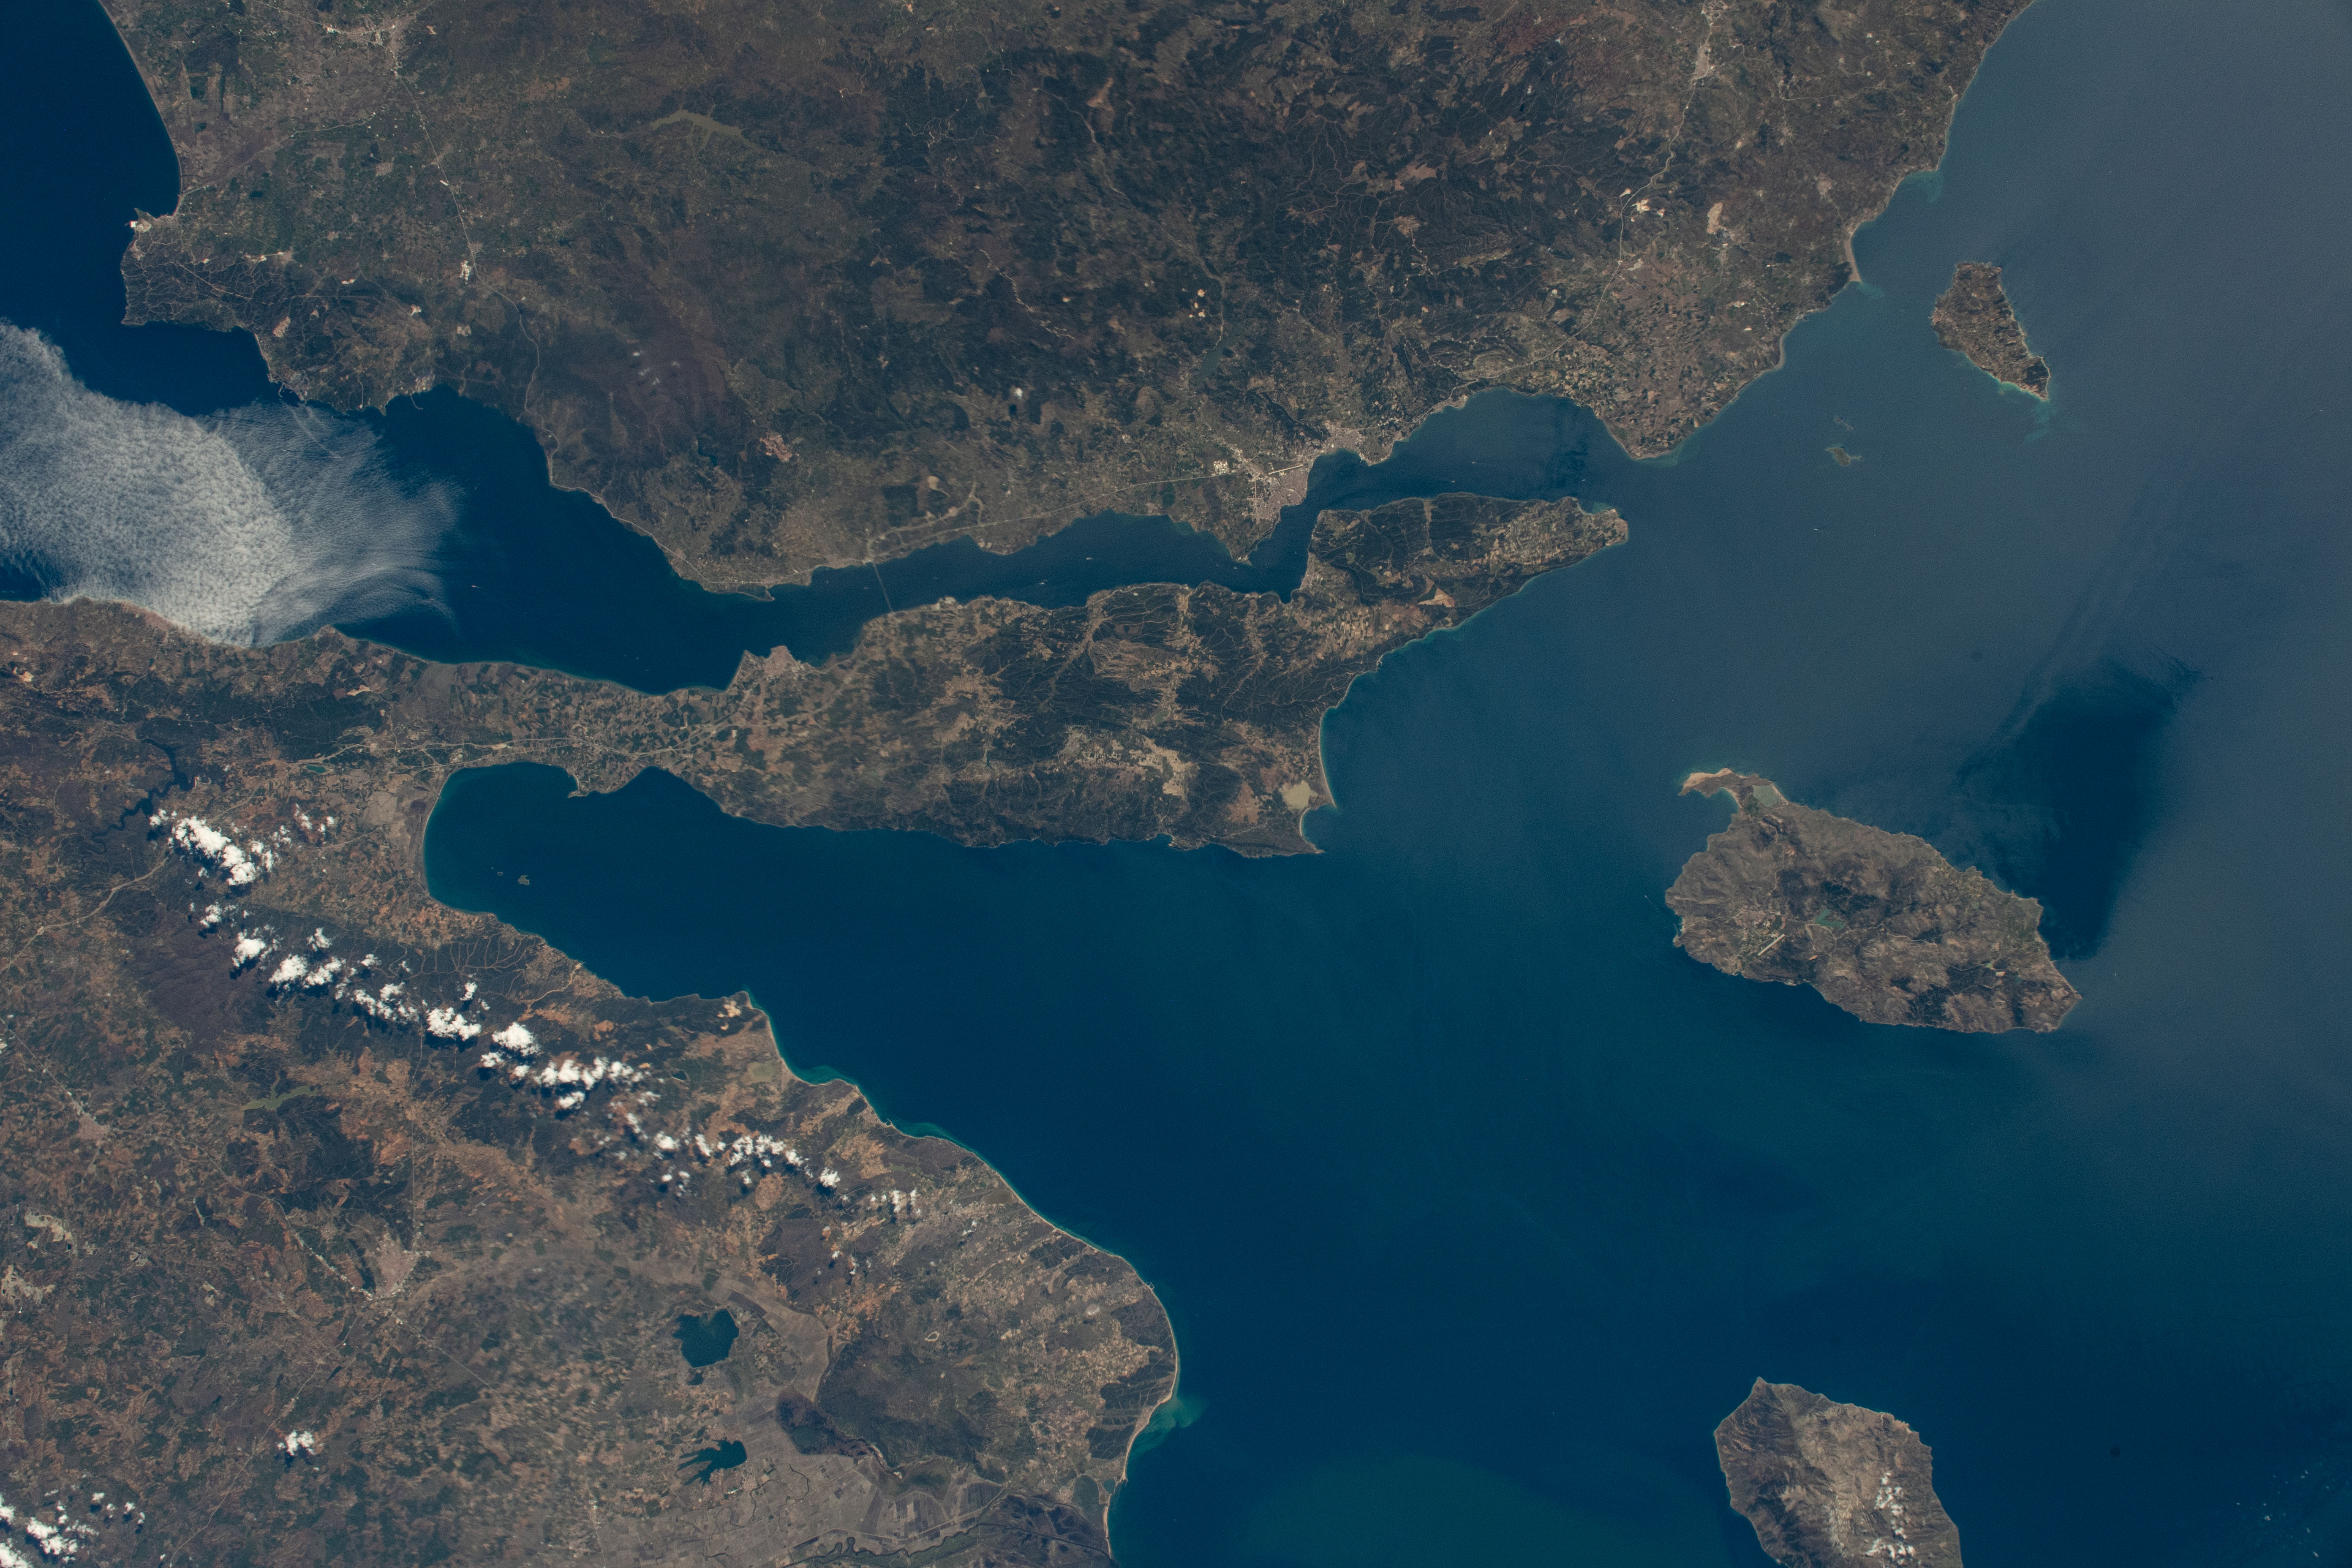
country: TURKEY
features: GALLIPOLI PENINSULA, AEGEAN SEA, SEA OF MARMARA, GOKCEADA AEGEAN SEA,SEA OF MARMARA,TURKEY,GOKCEADA,GALLIPOLI PENINSULA
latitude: 40.3
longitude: 26.3
